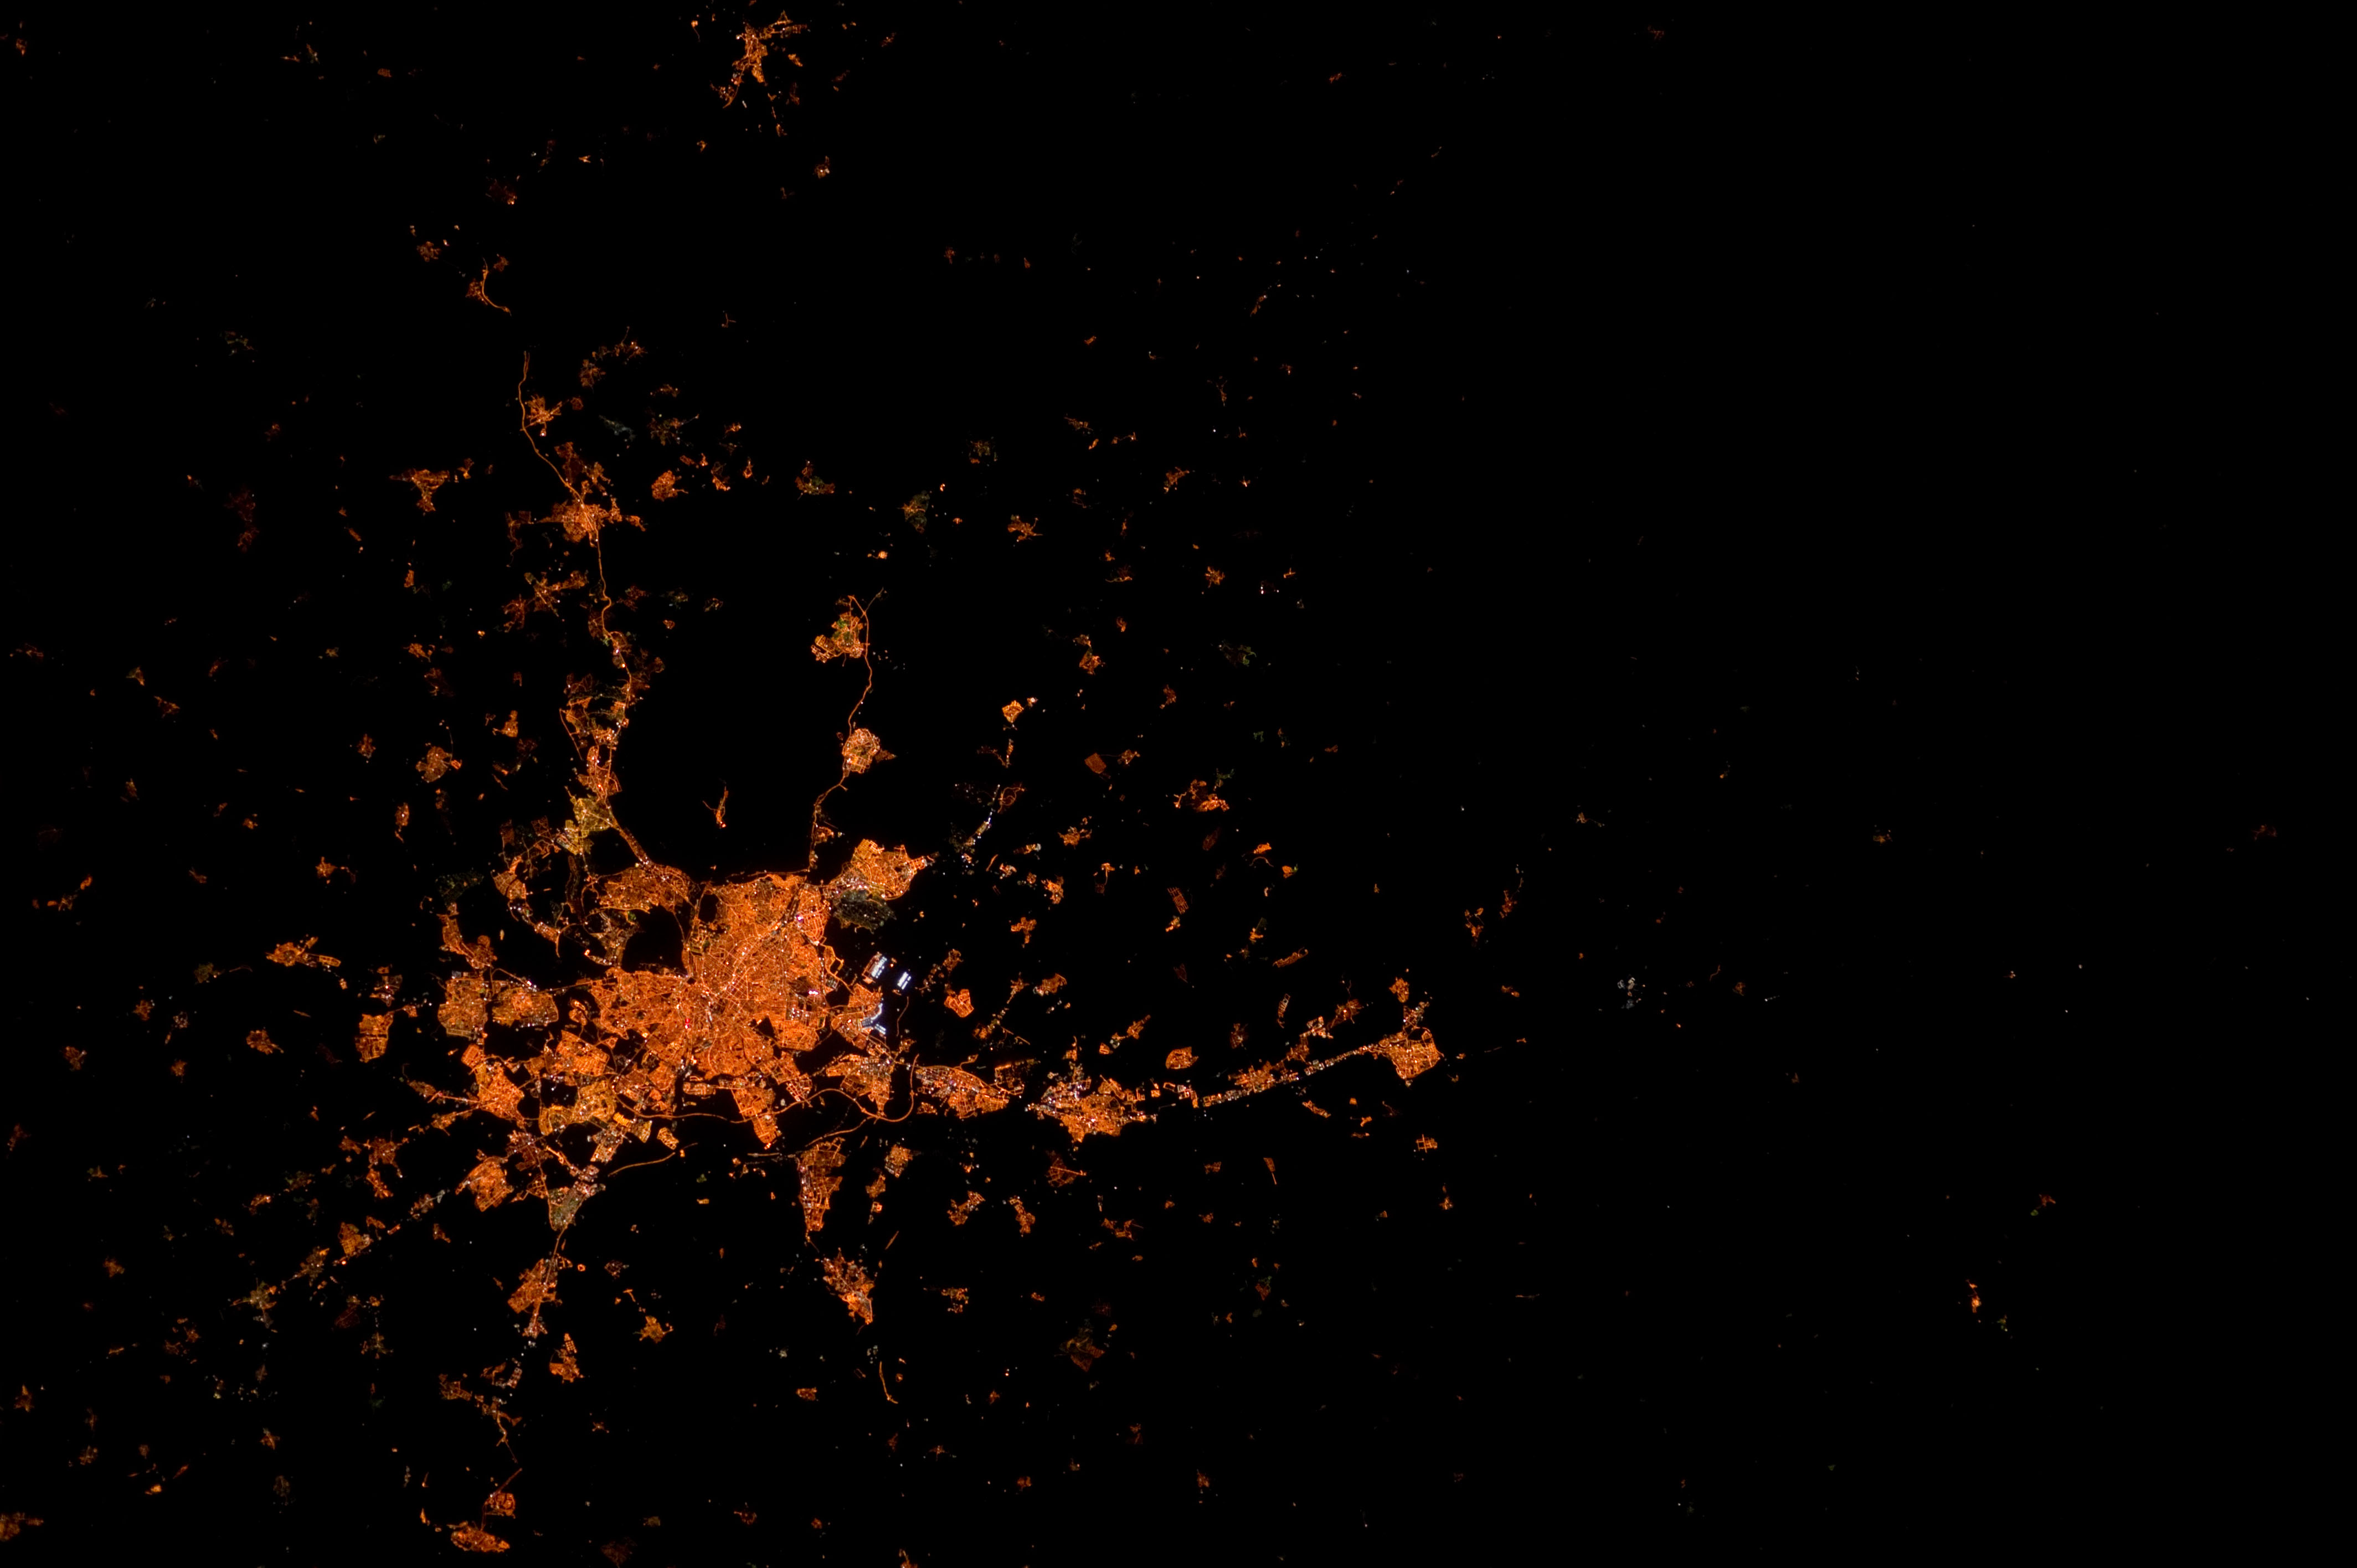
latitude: 40.5
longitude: -3.7
